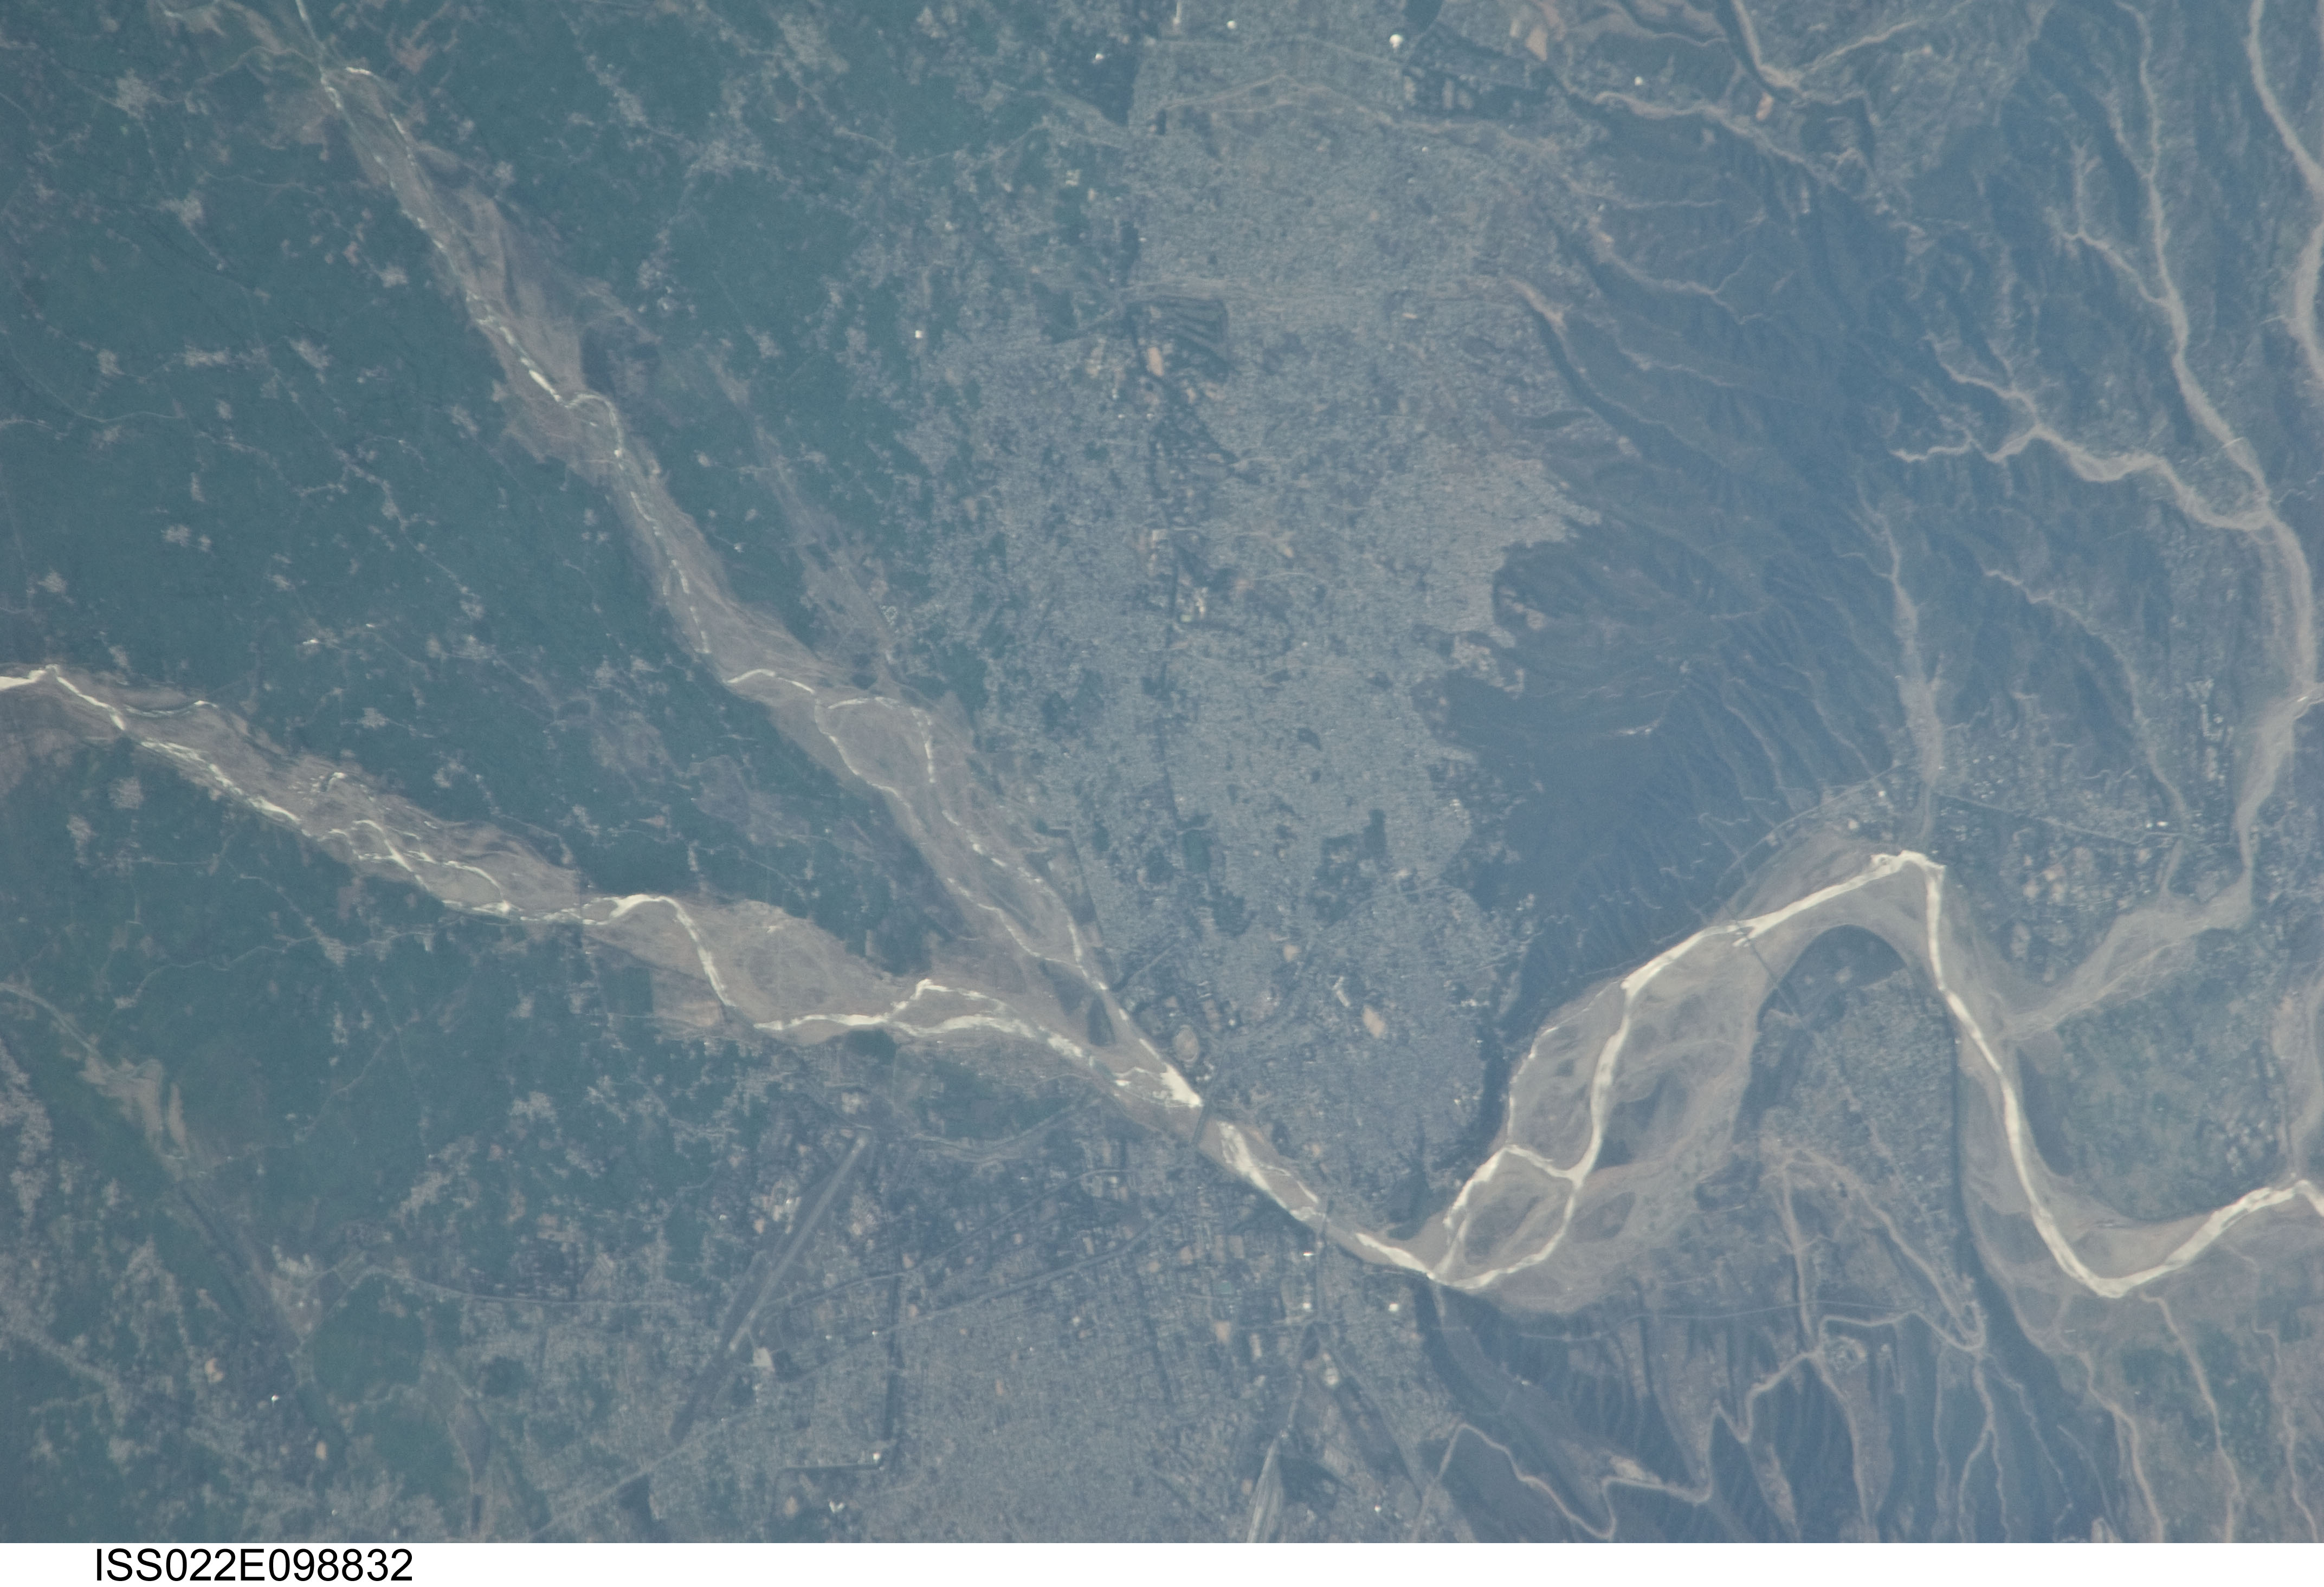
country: INDIA
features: TAWI R., JAMMU, PIR PANJAL FOOTHILLS
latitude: 32.7
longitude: 74.8
